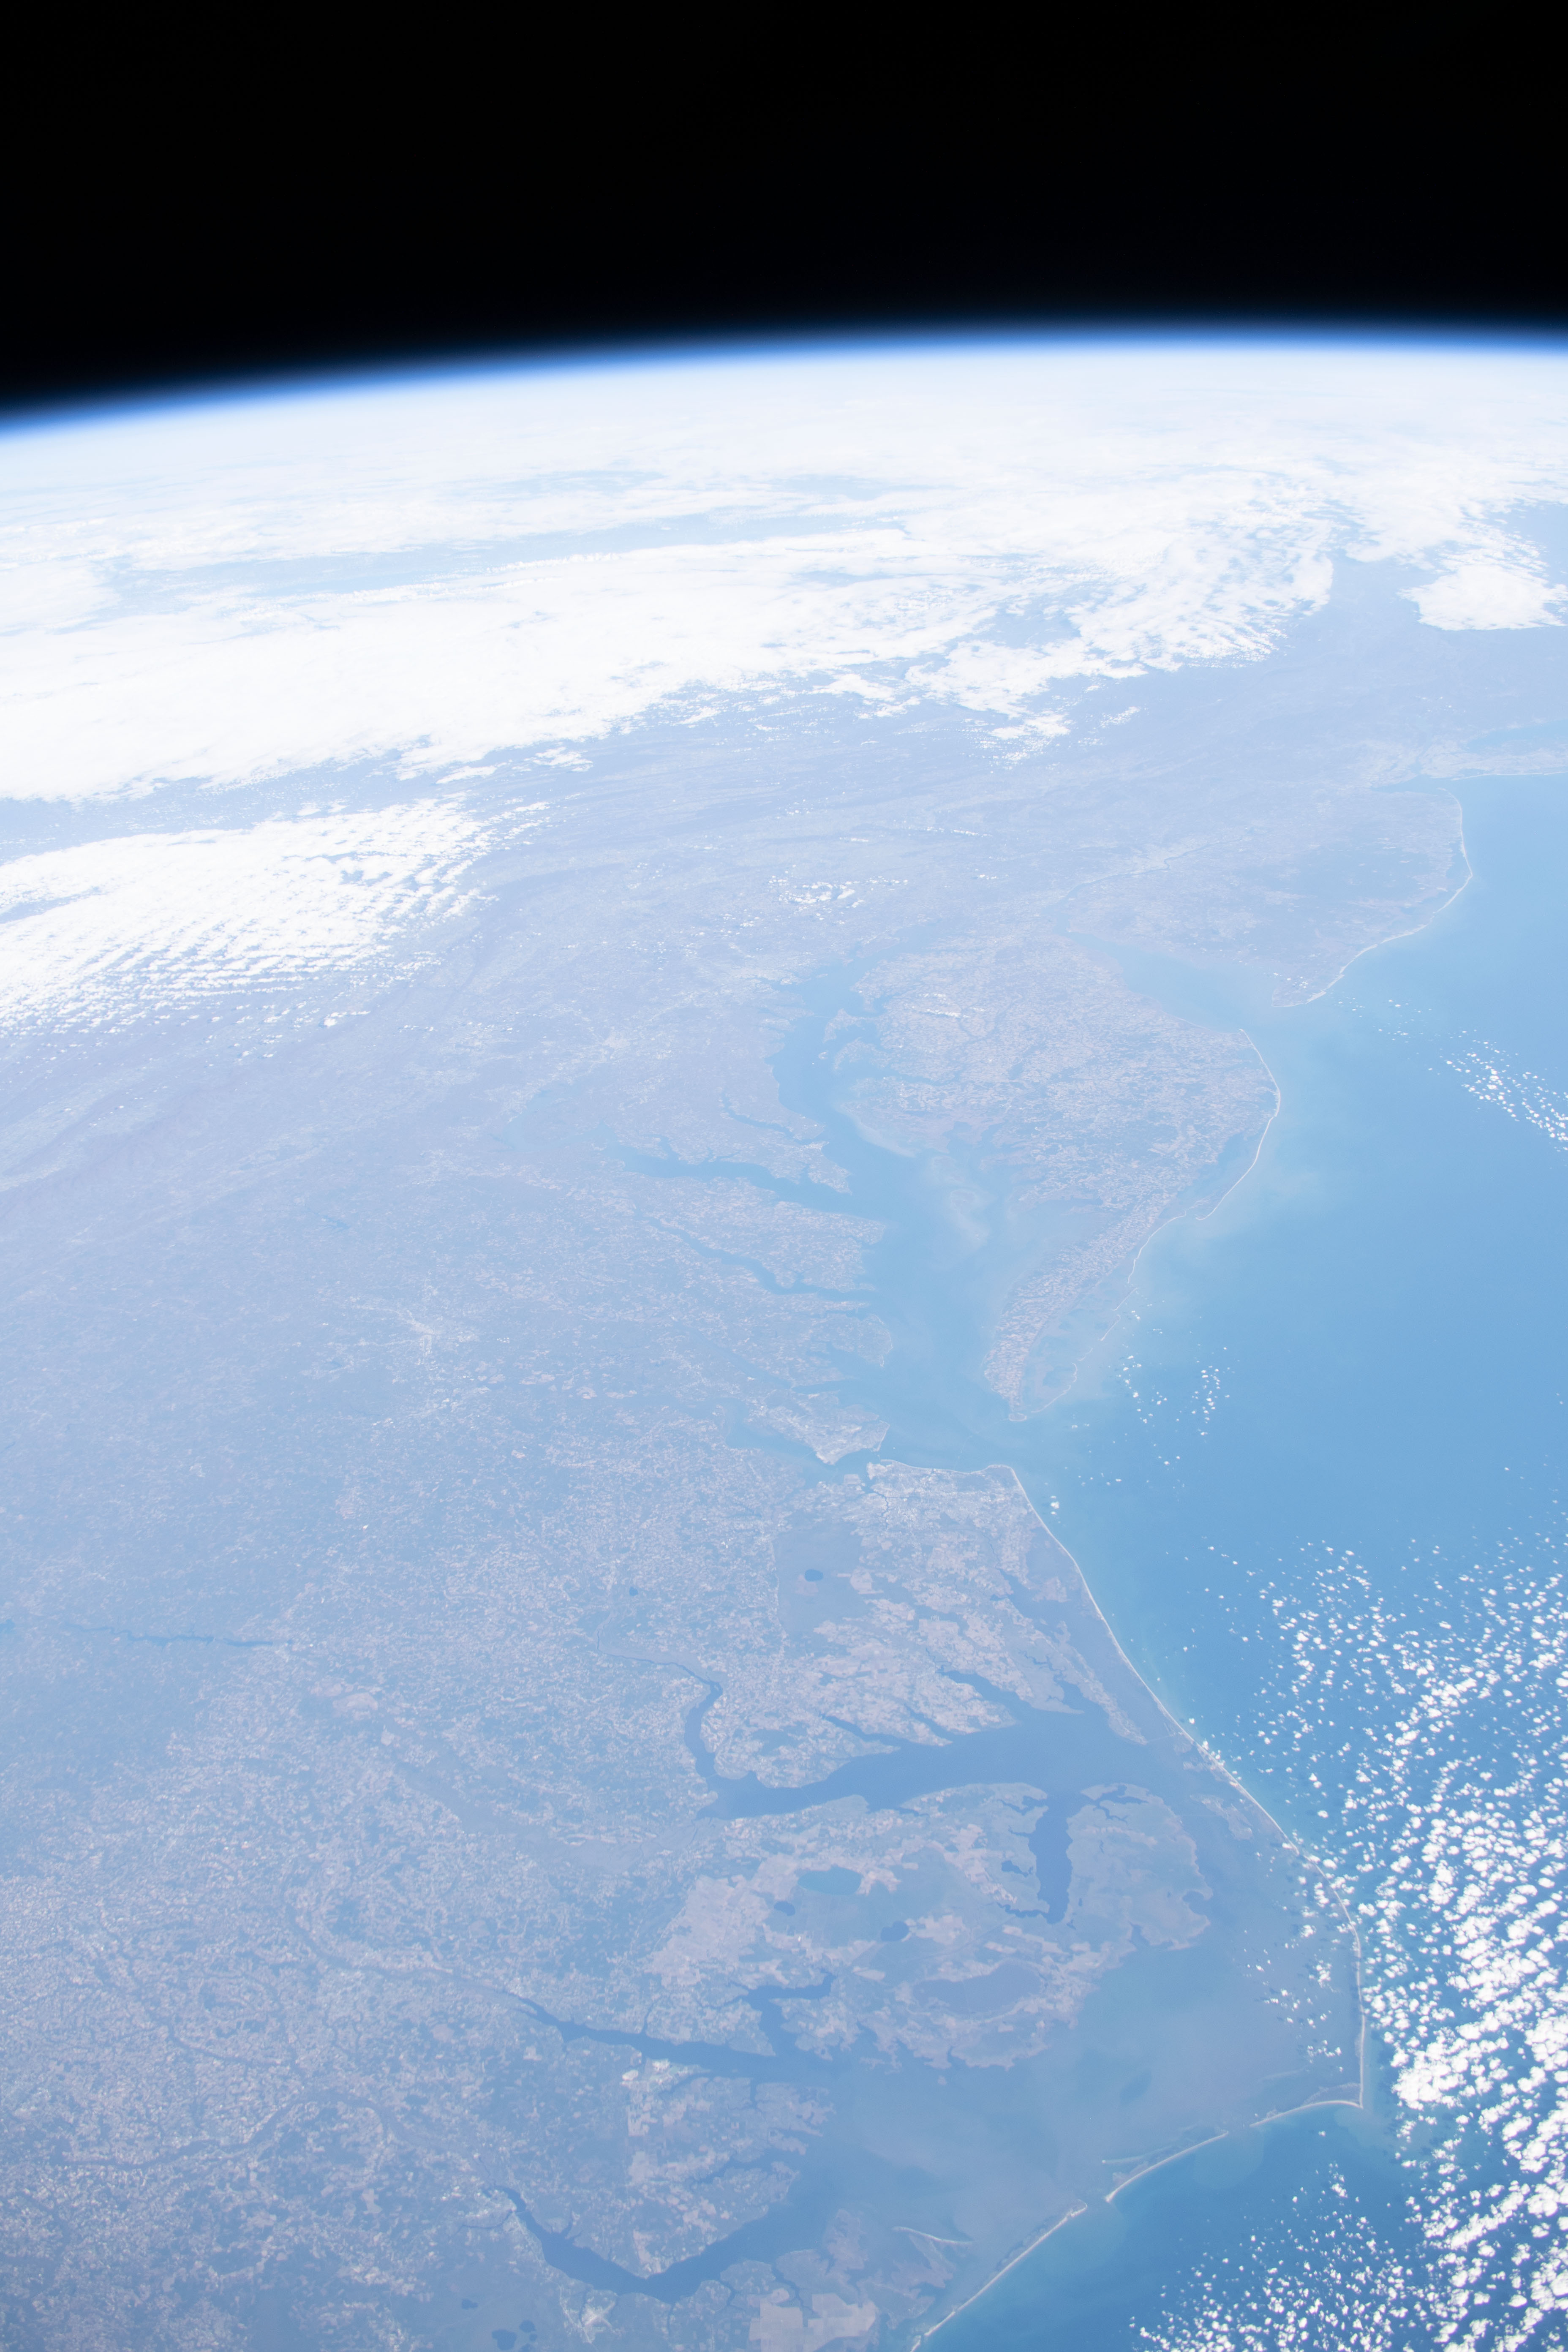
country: USA-MARYLAND
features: CHESAPEAKE BAY, PAMILCO SOUND
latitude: 38.5
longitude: -76.5
